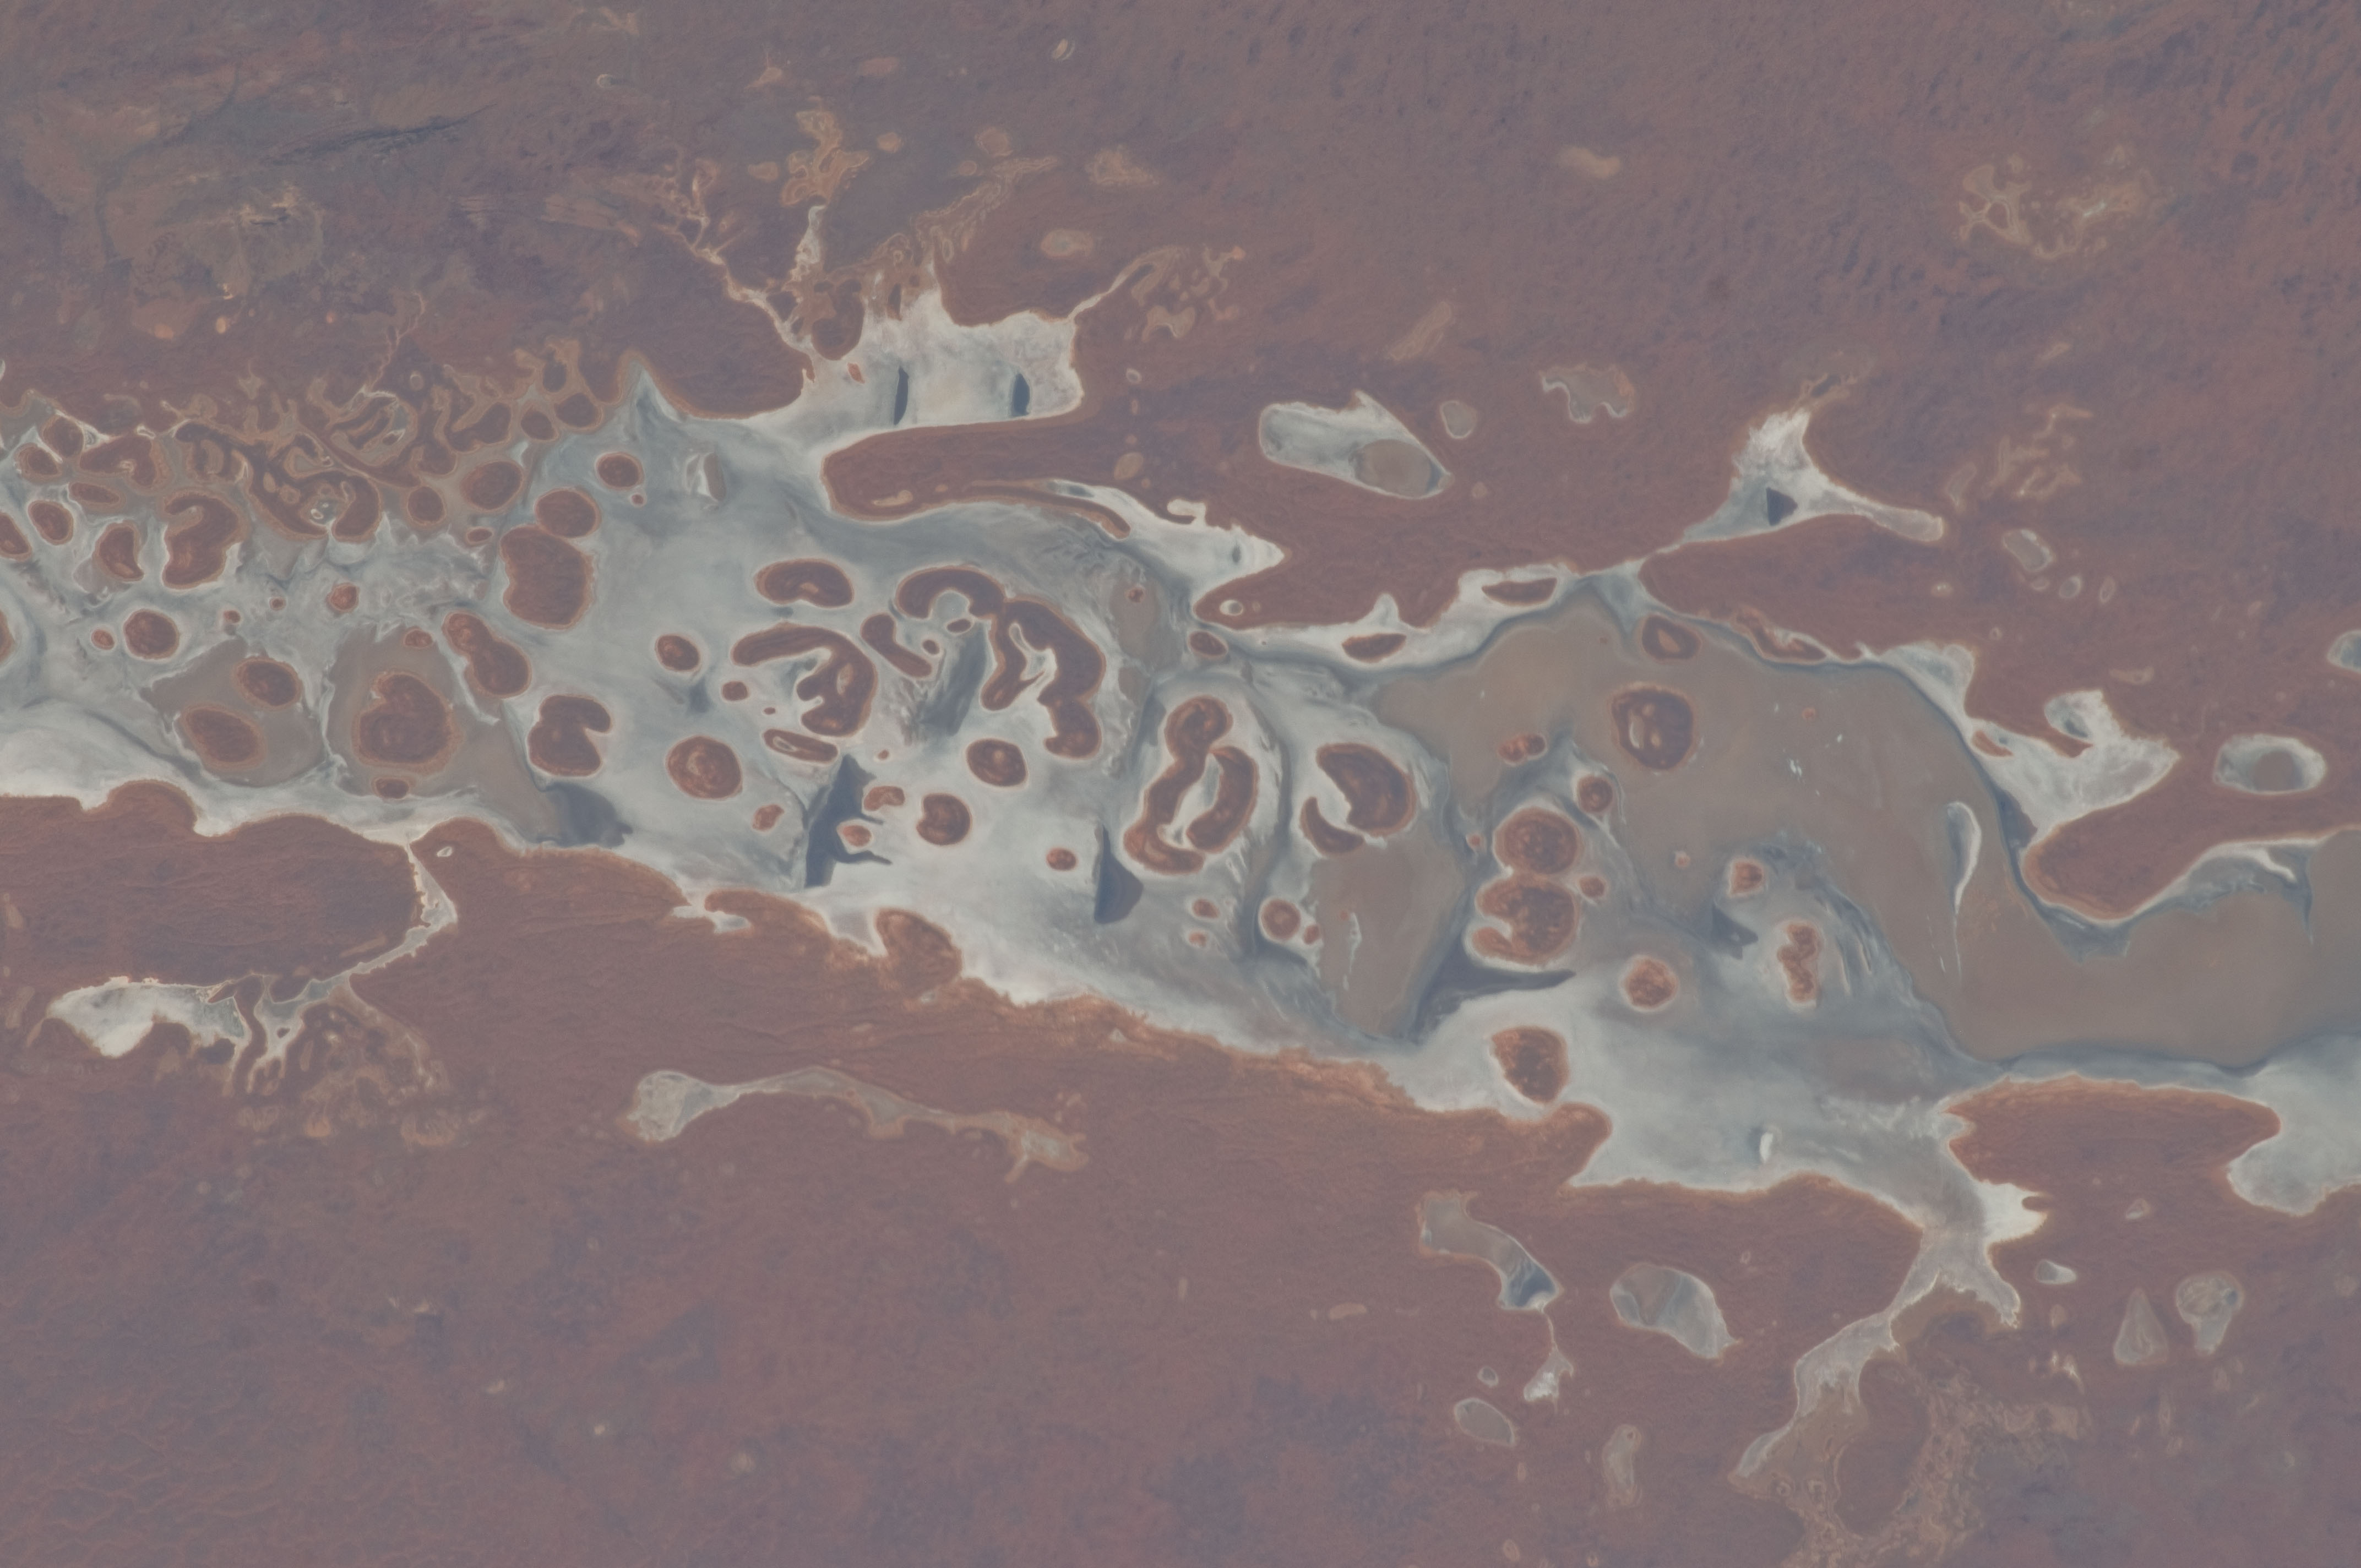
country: AUSTRALIA-NT
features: NORTHERN TERRITORY, AMEDUS L., DRY LAKE BED
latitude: -24.7
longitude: 130.8
